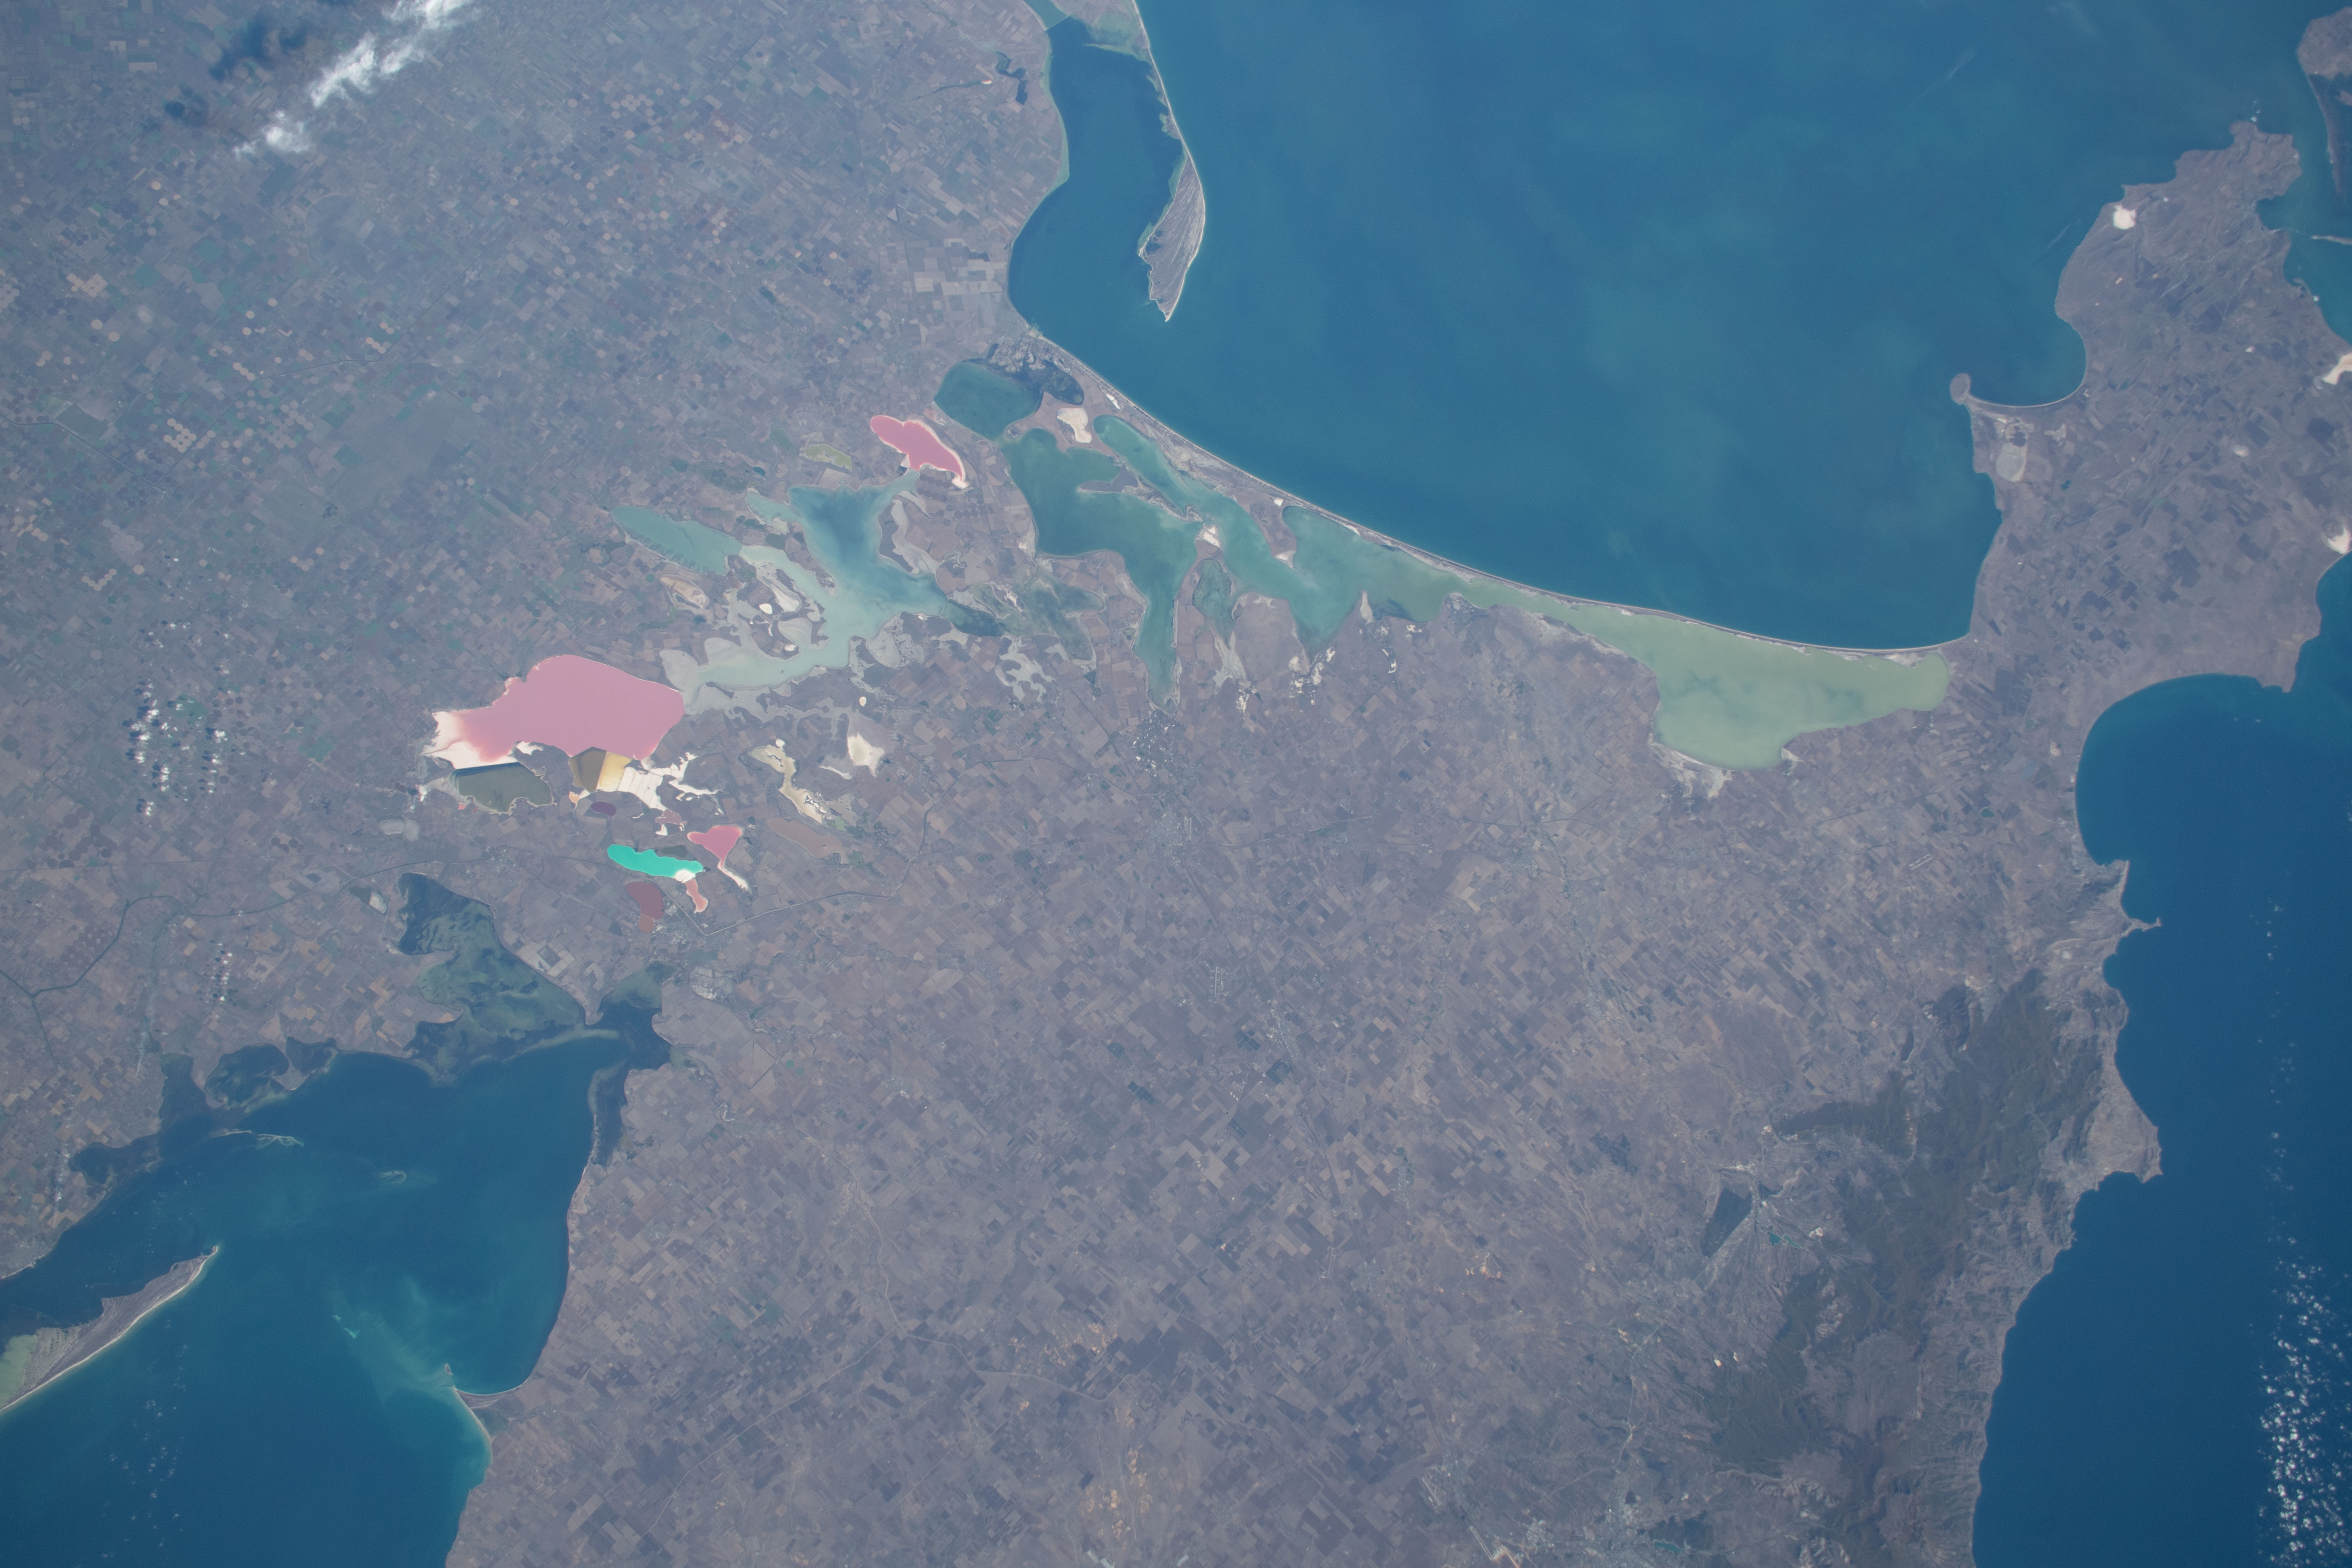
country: UKRAINE
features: KRASNE LAKE, PEREKOP'KA GULF, SEA OF AZOV, BLACK SEA
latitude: 46.0
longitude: 34.5
